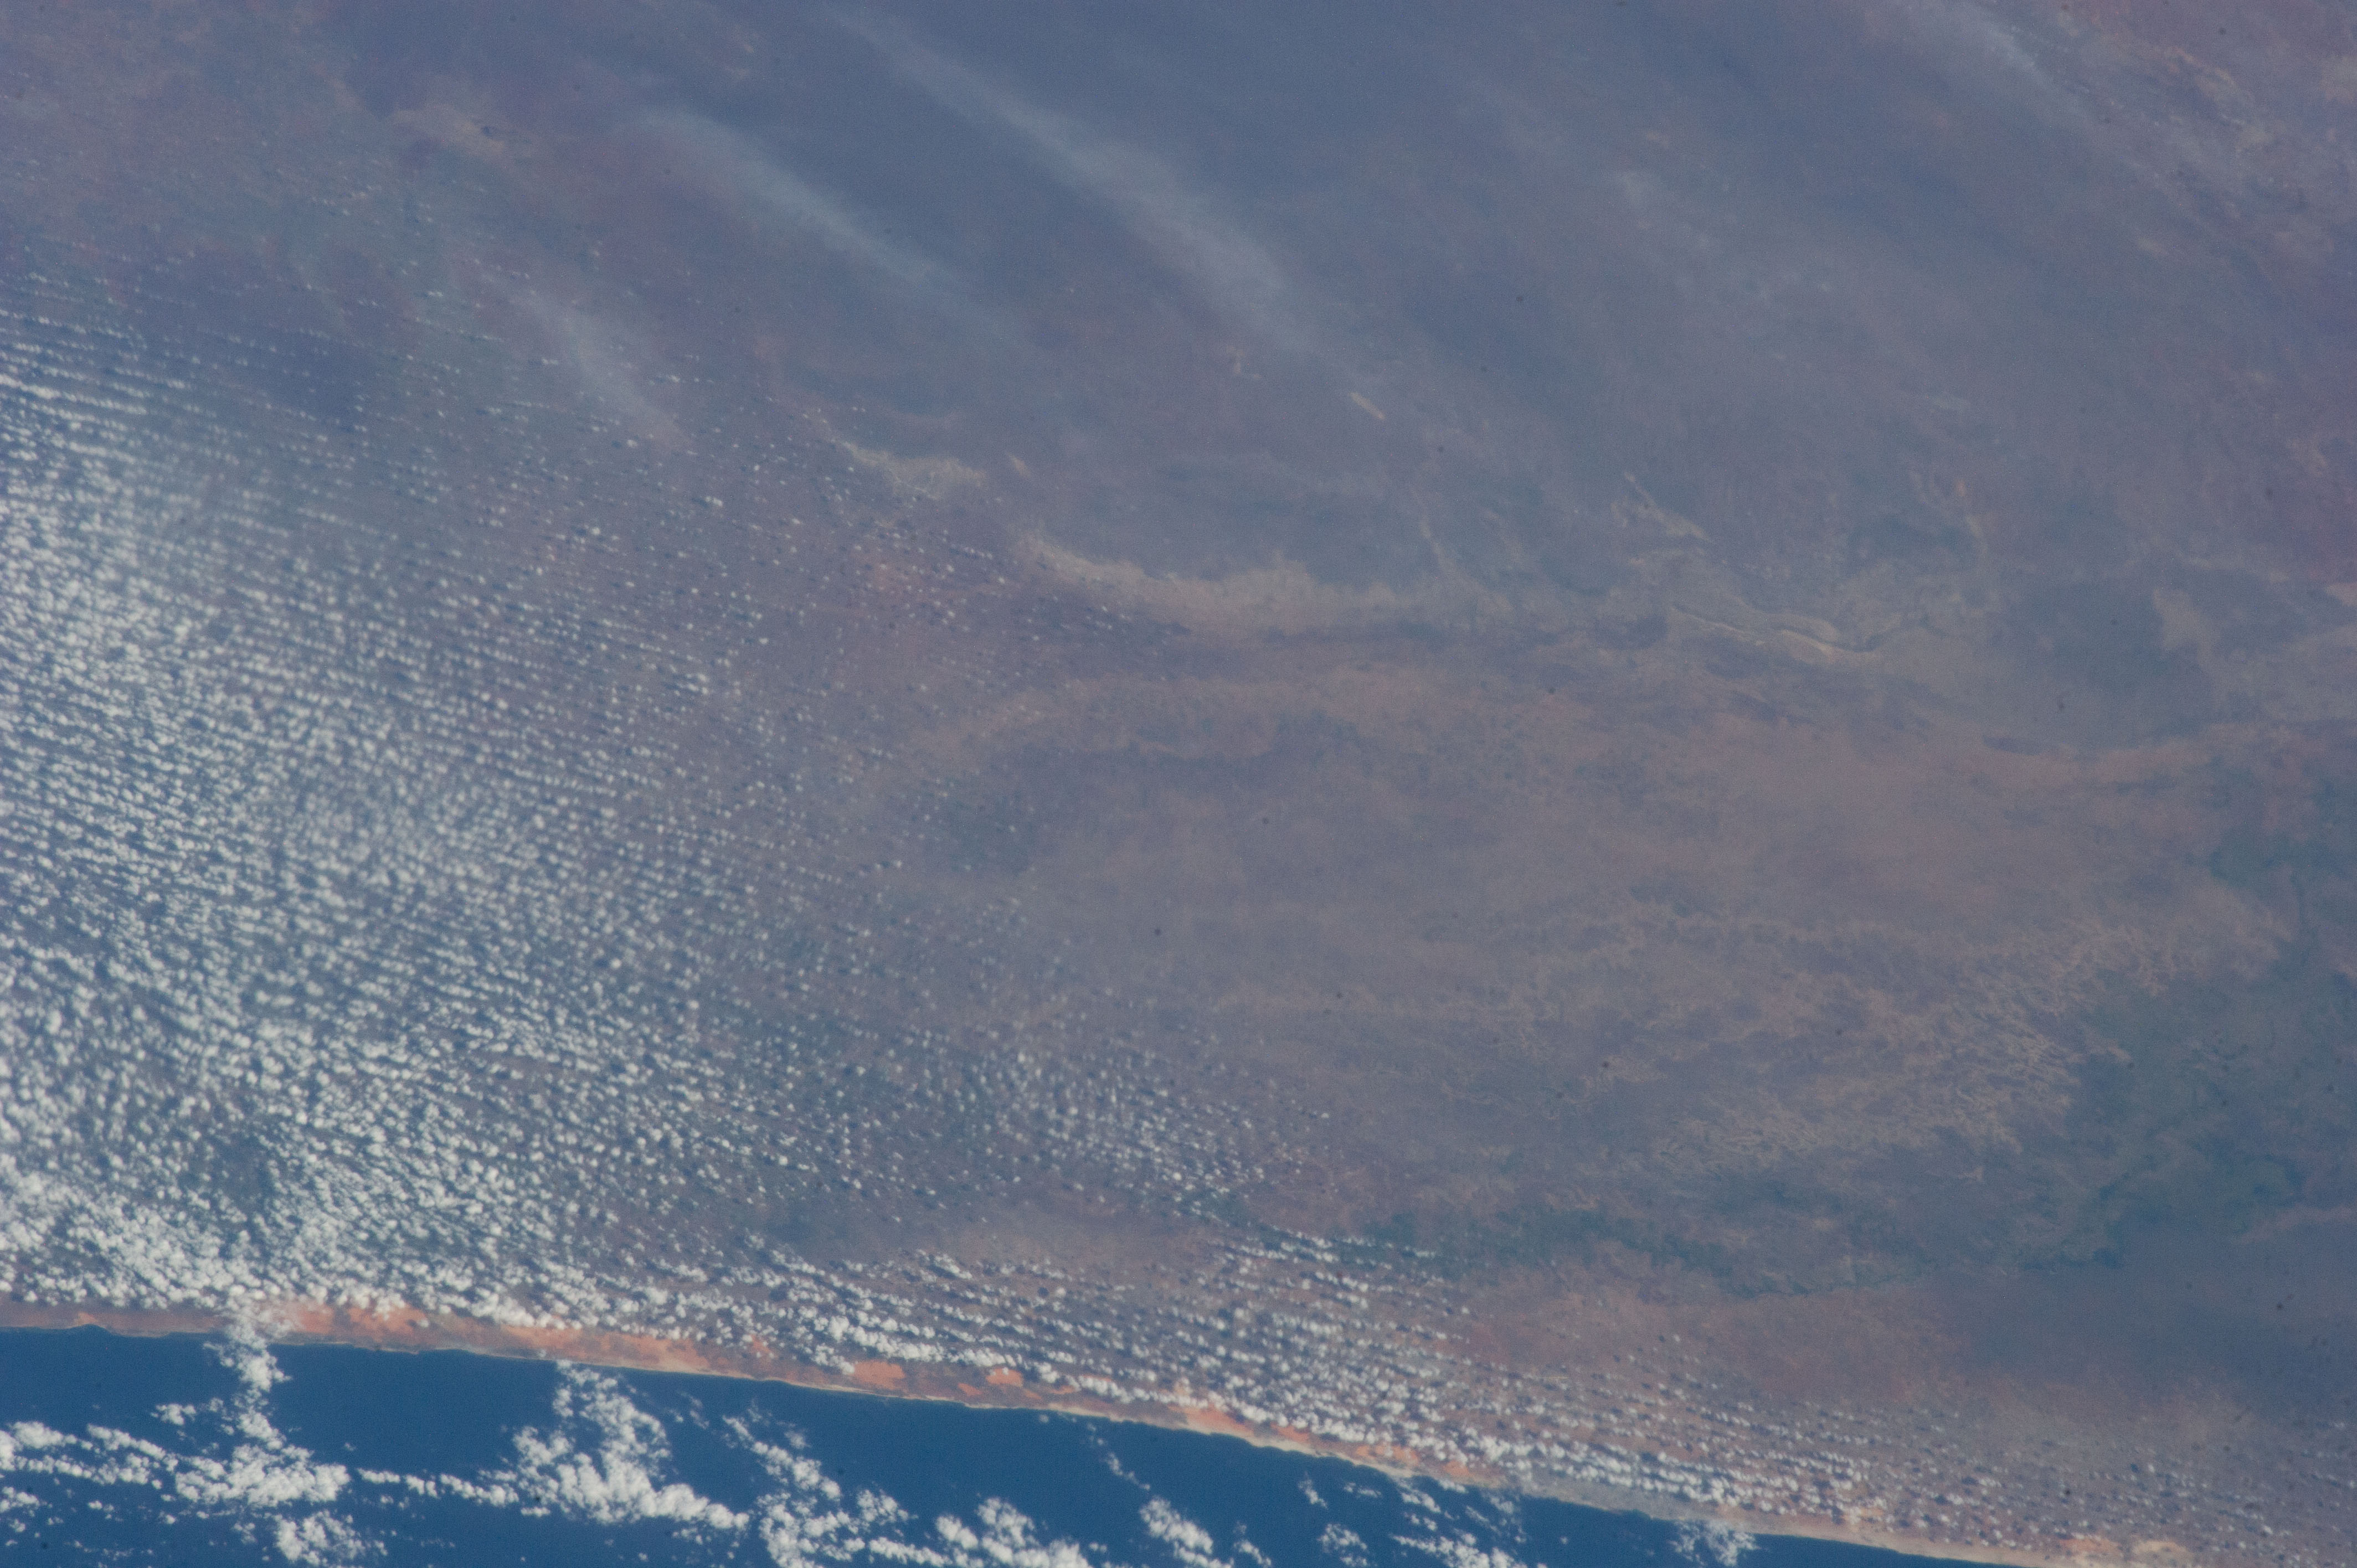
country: SOMALIA
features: SHEBELLE R., MEGAFAN APEX
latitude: 2.8
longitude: 45.0
